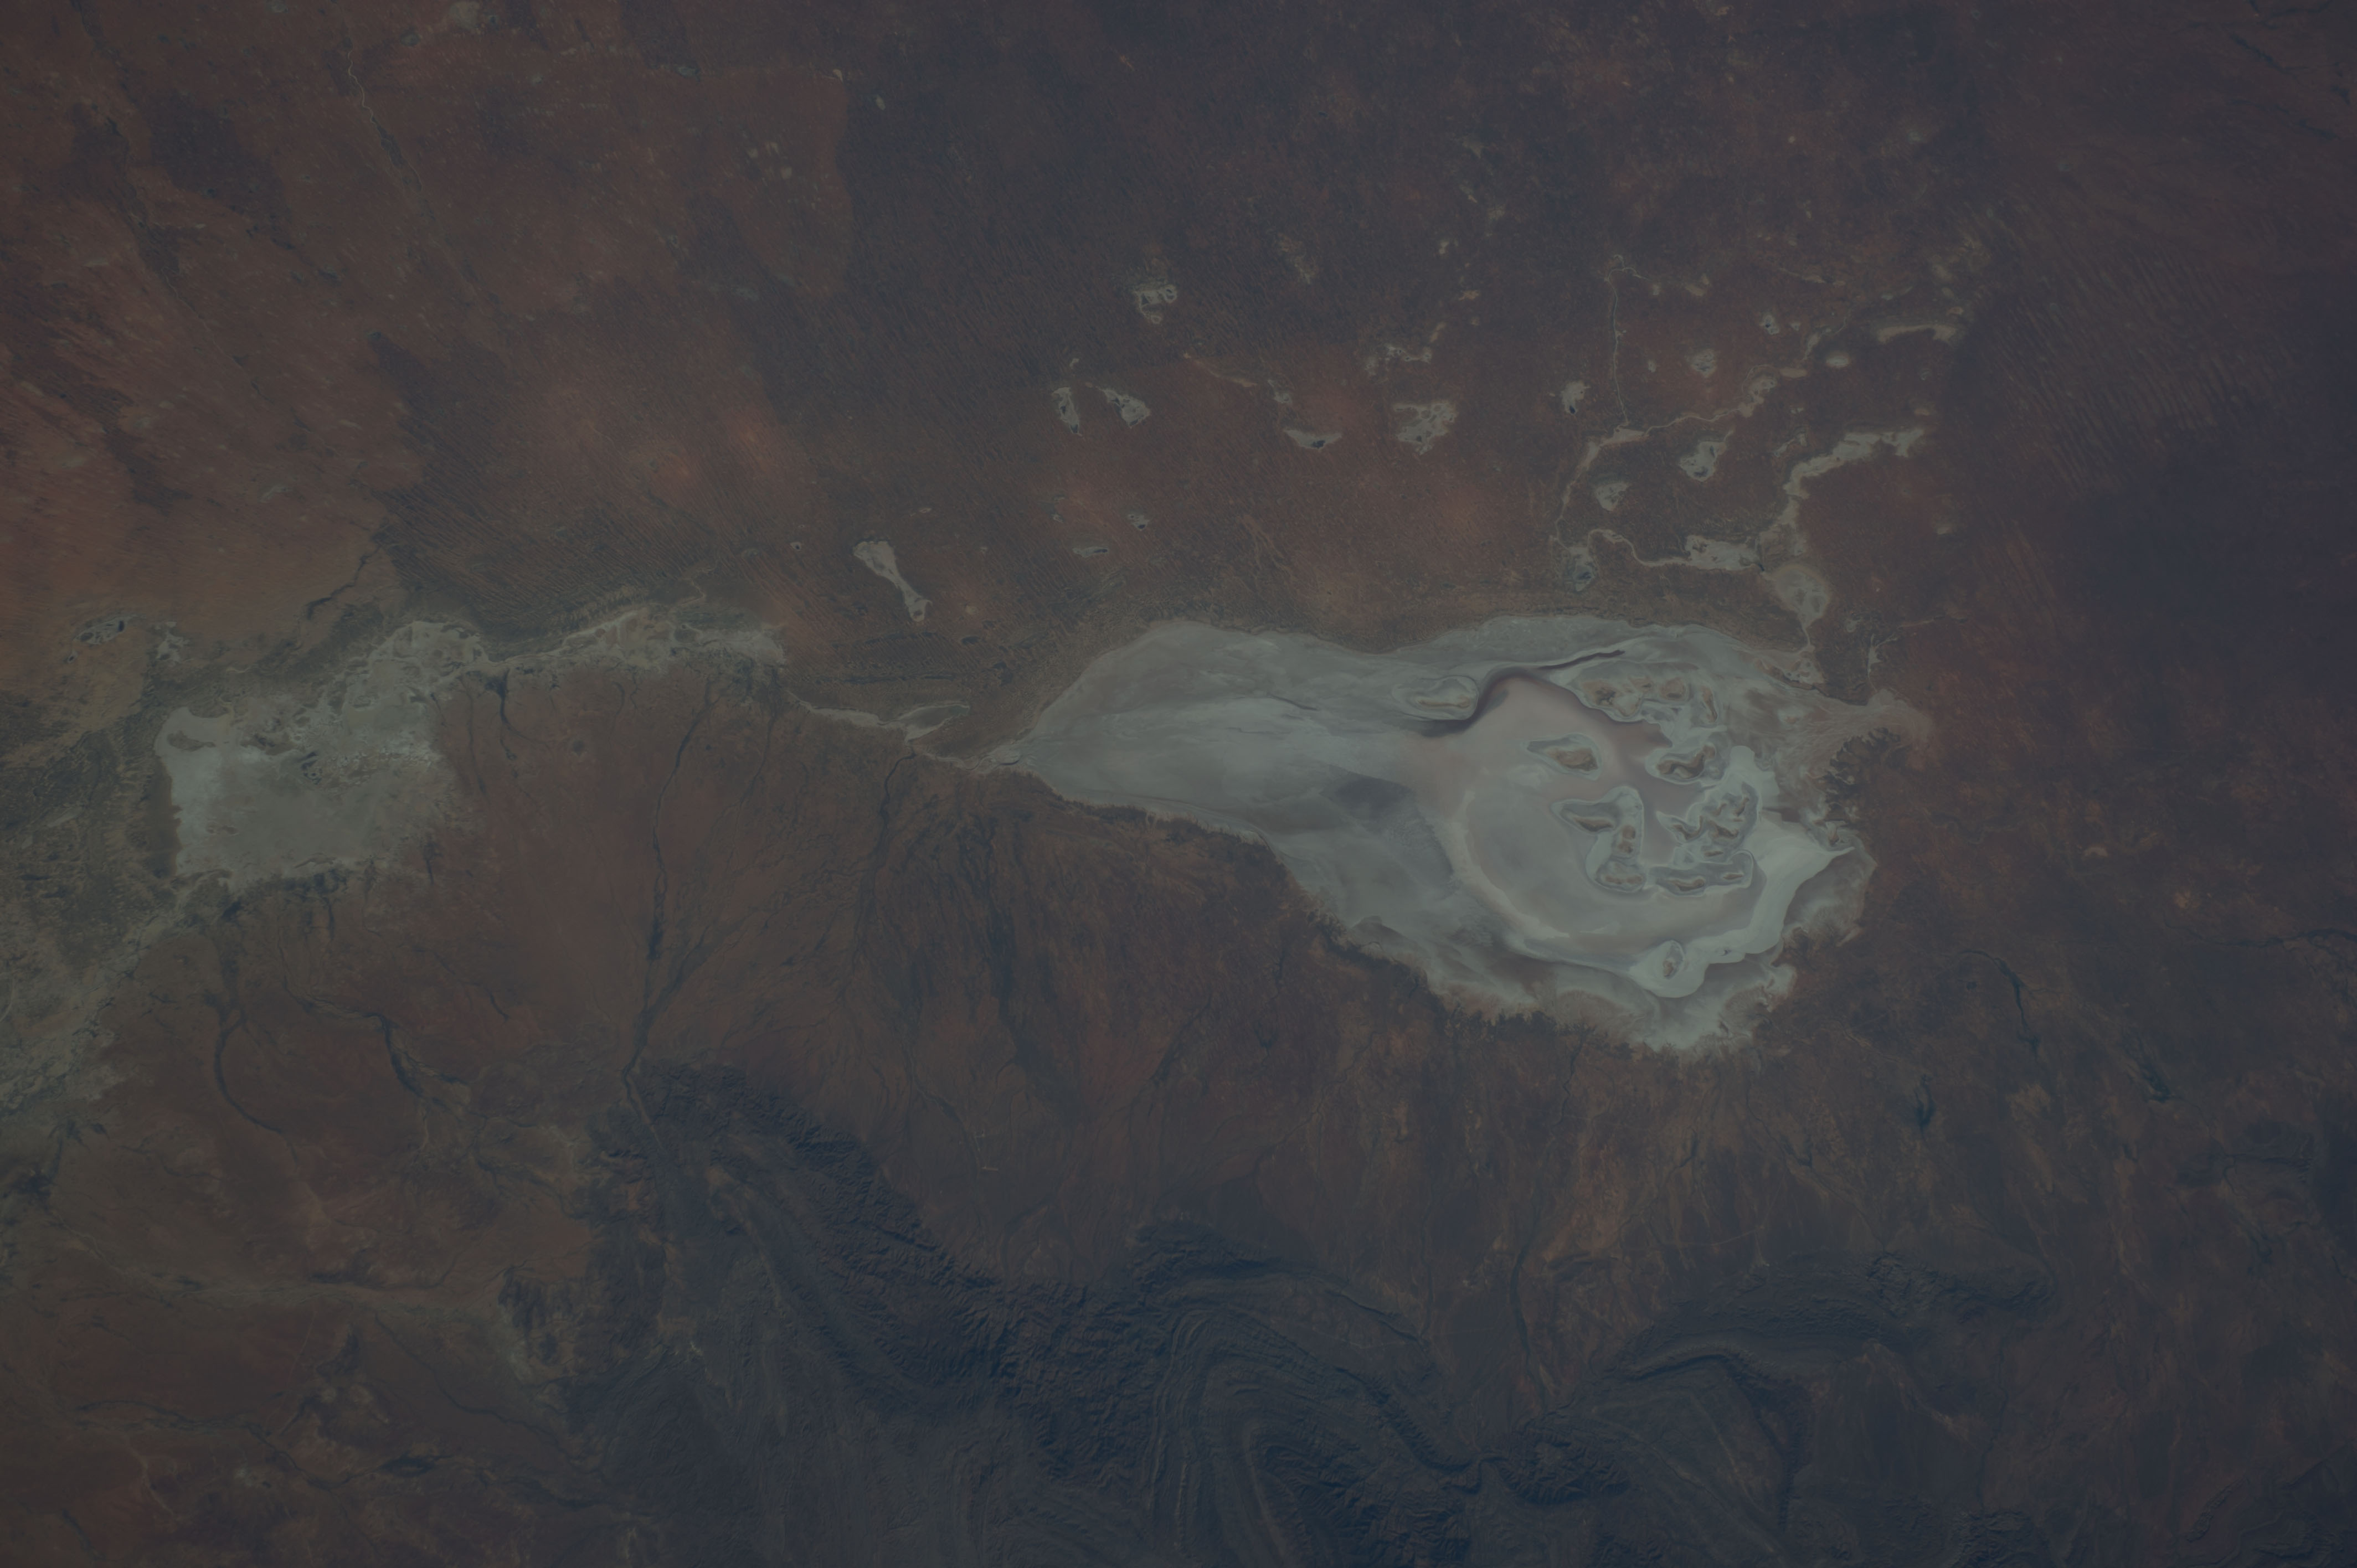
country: AUSTRALIA-SA
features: L. FROME, L. CALLABONNA, FLINDERS RA.
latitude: -30.5
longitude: 140.0
